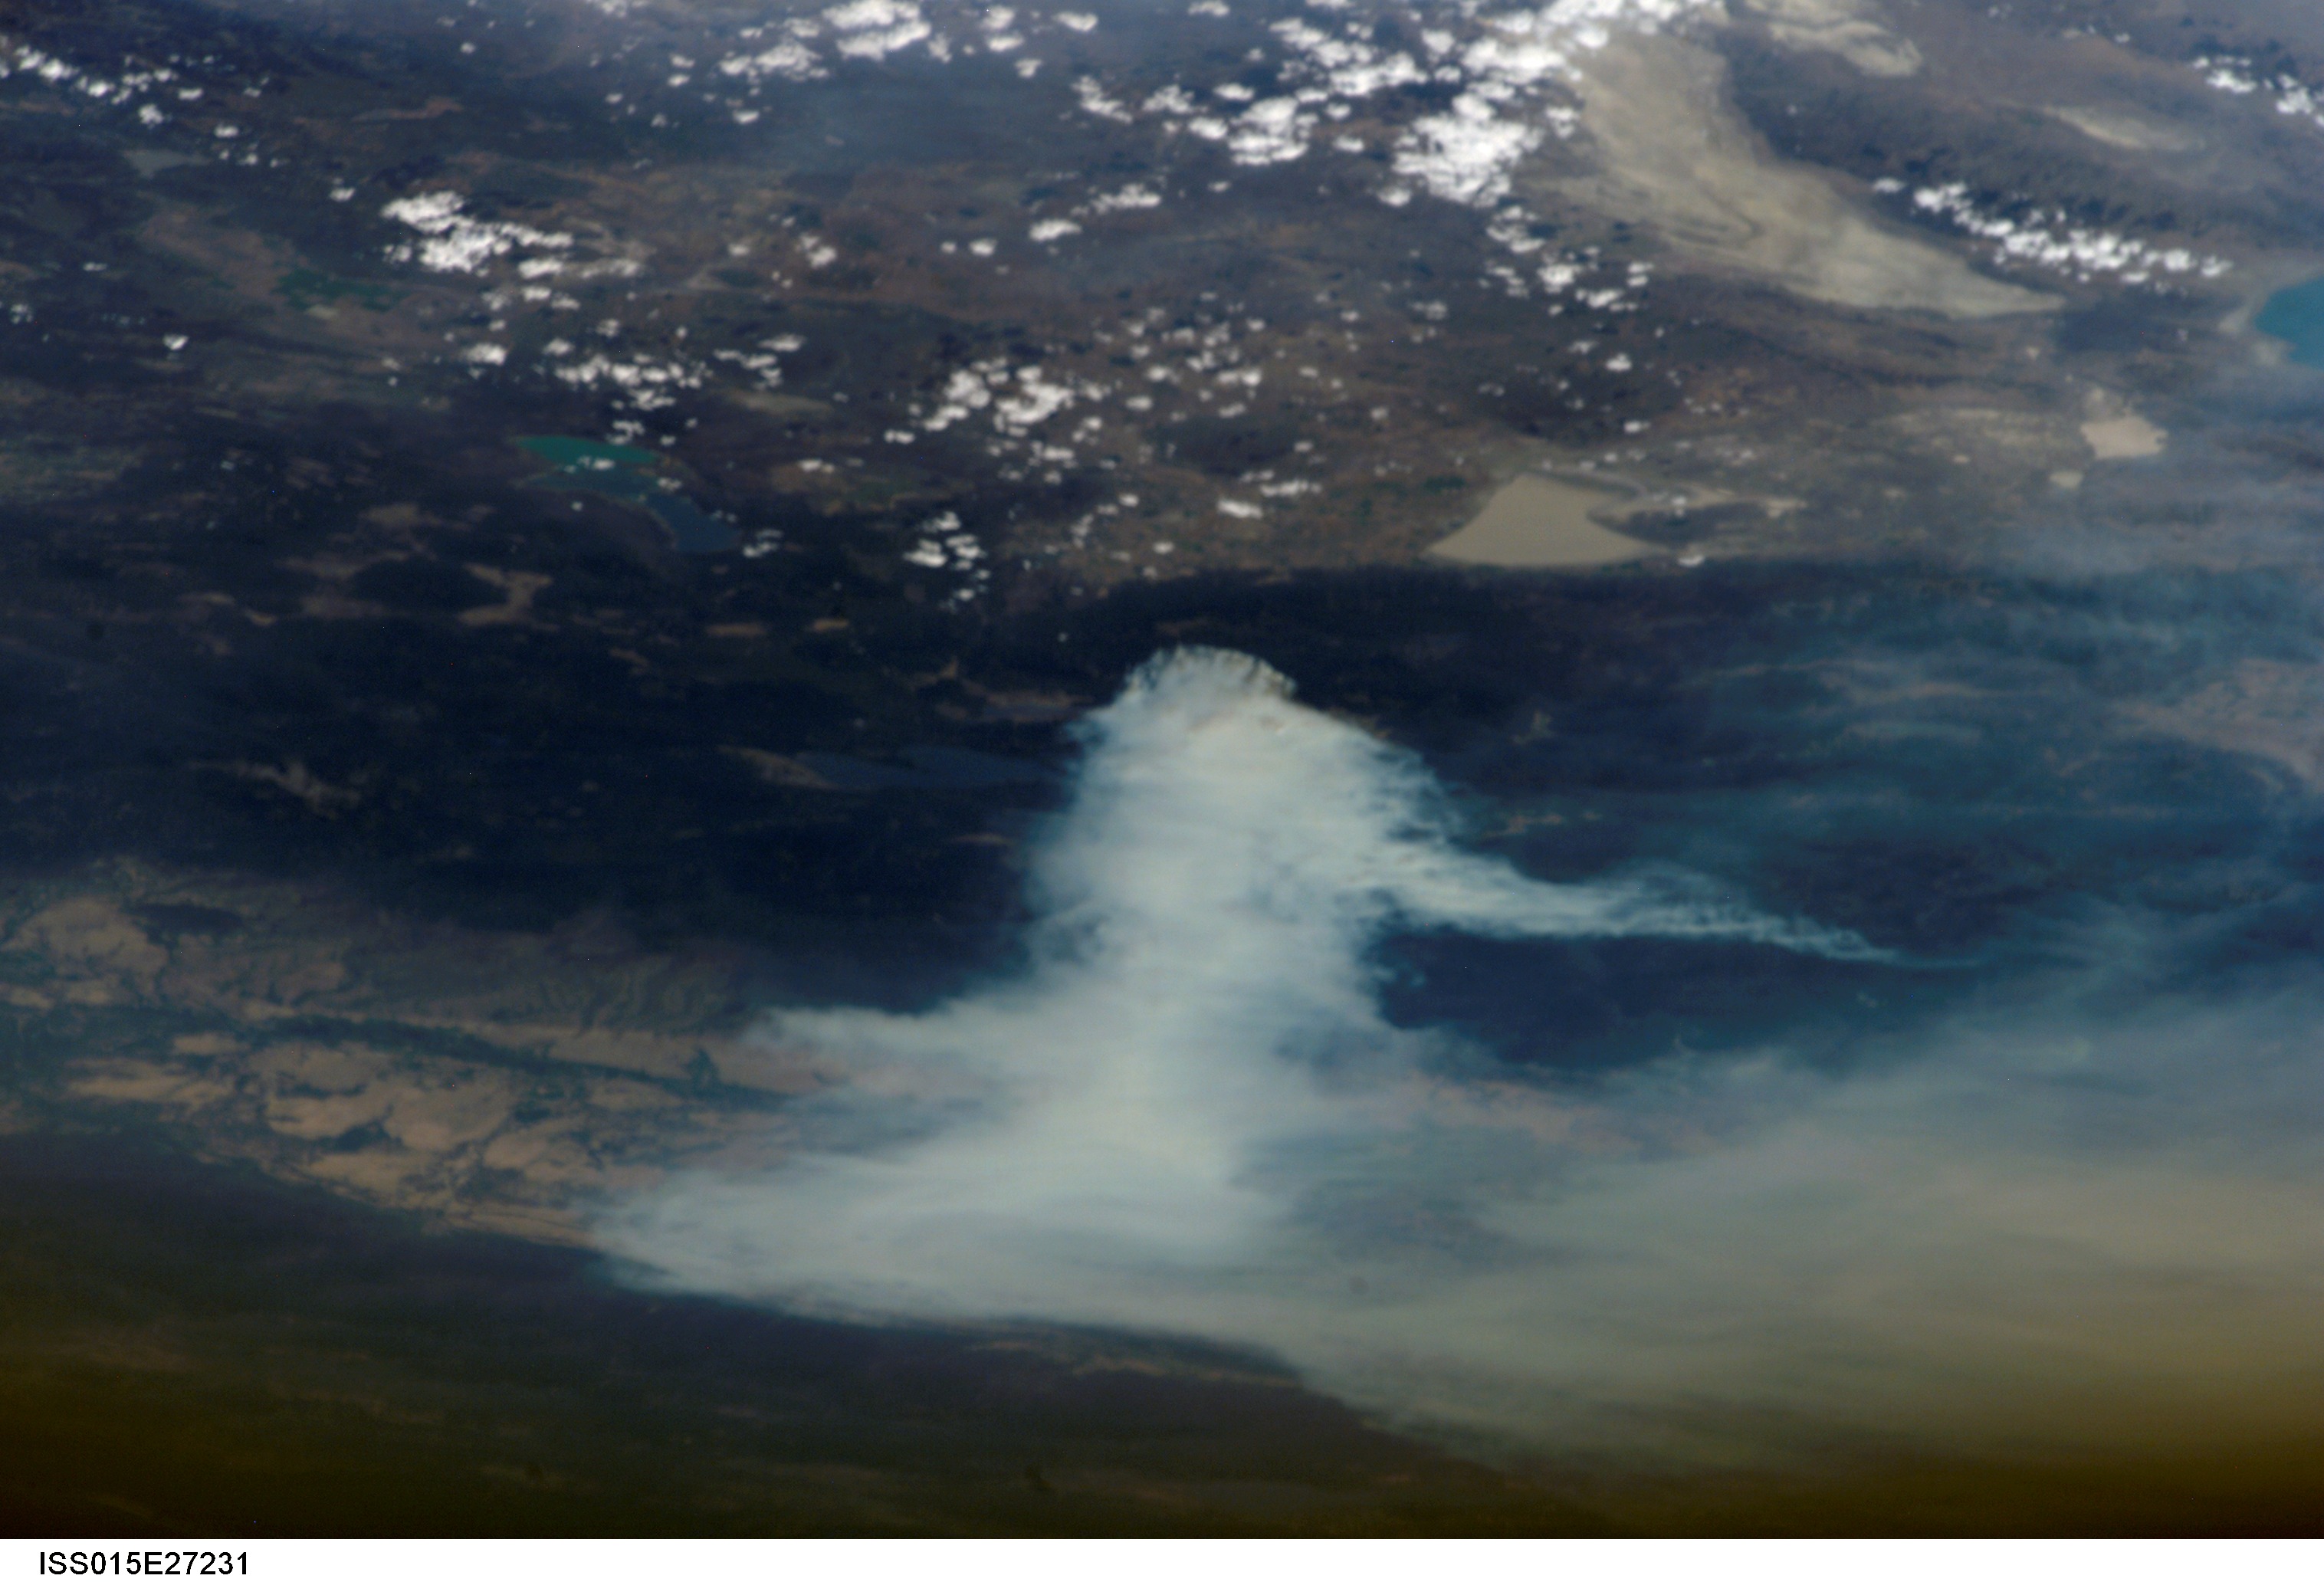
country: USA-CALIFORNIA
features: PAN-HONEY L., LASSEN NATIONAL FOR., CHICO
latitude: 40.2
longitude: -121.0
